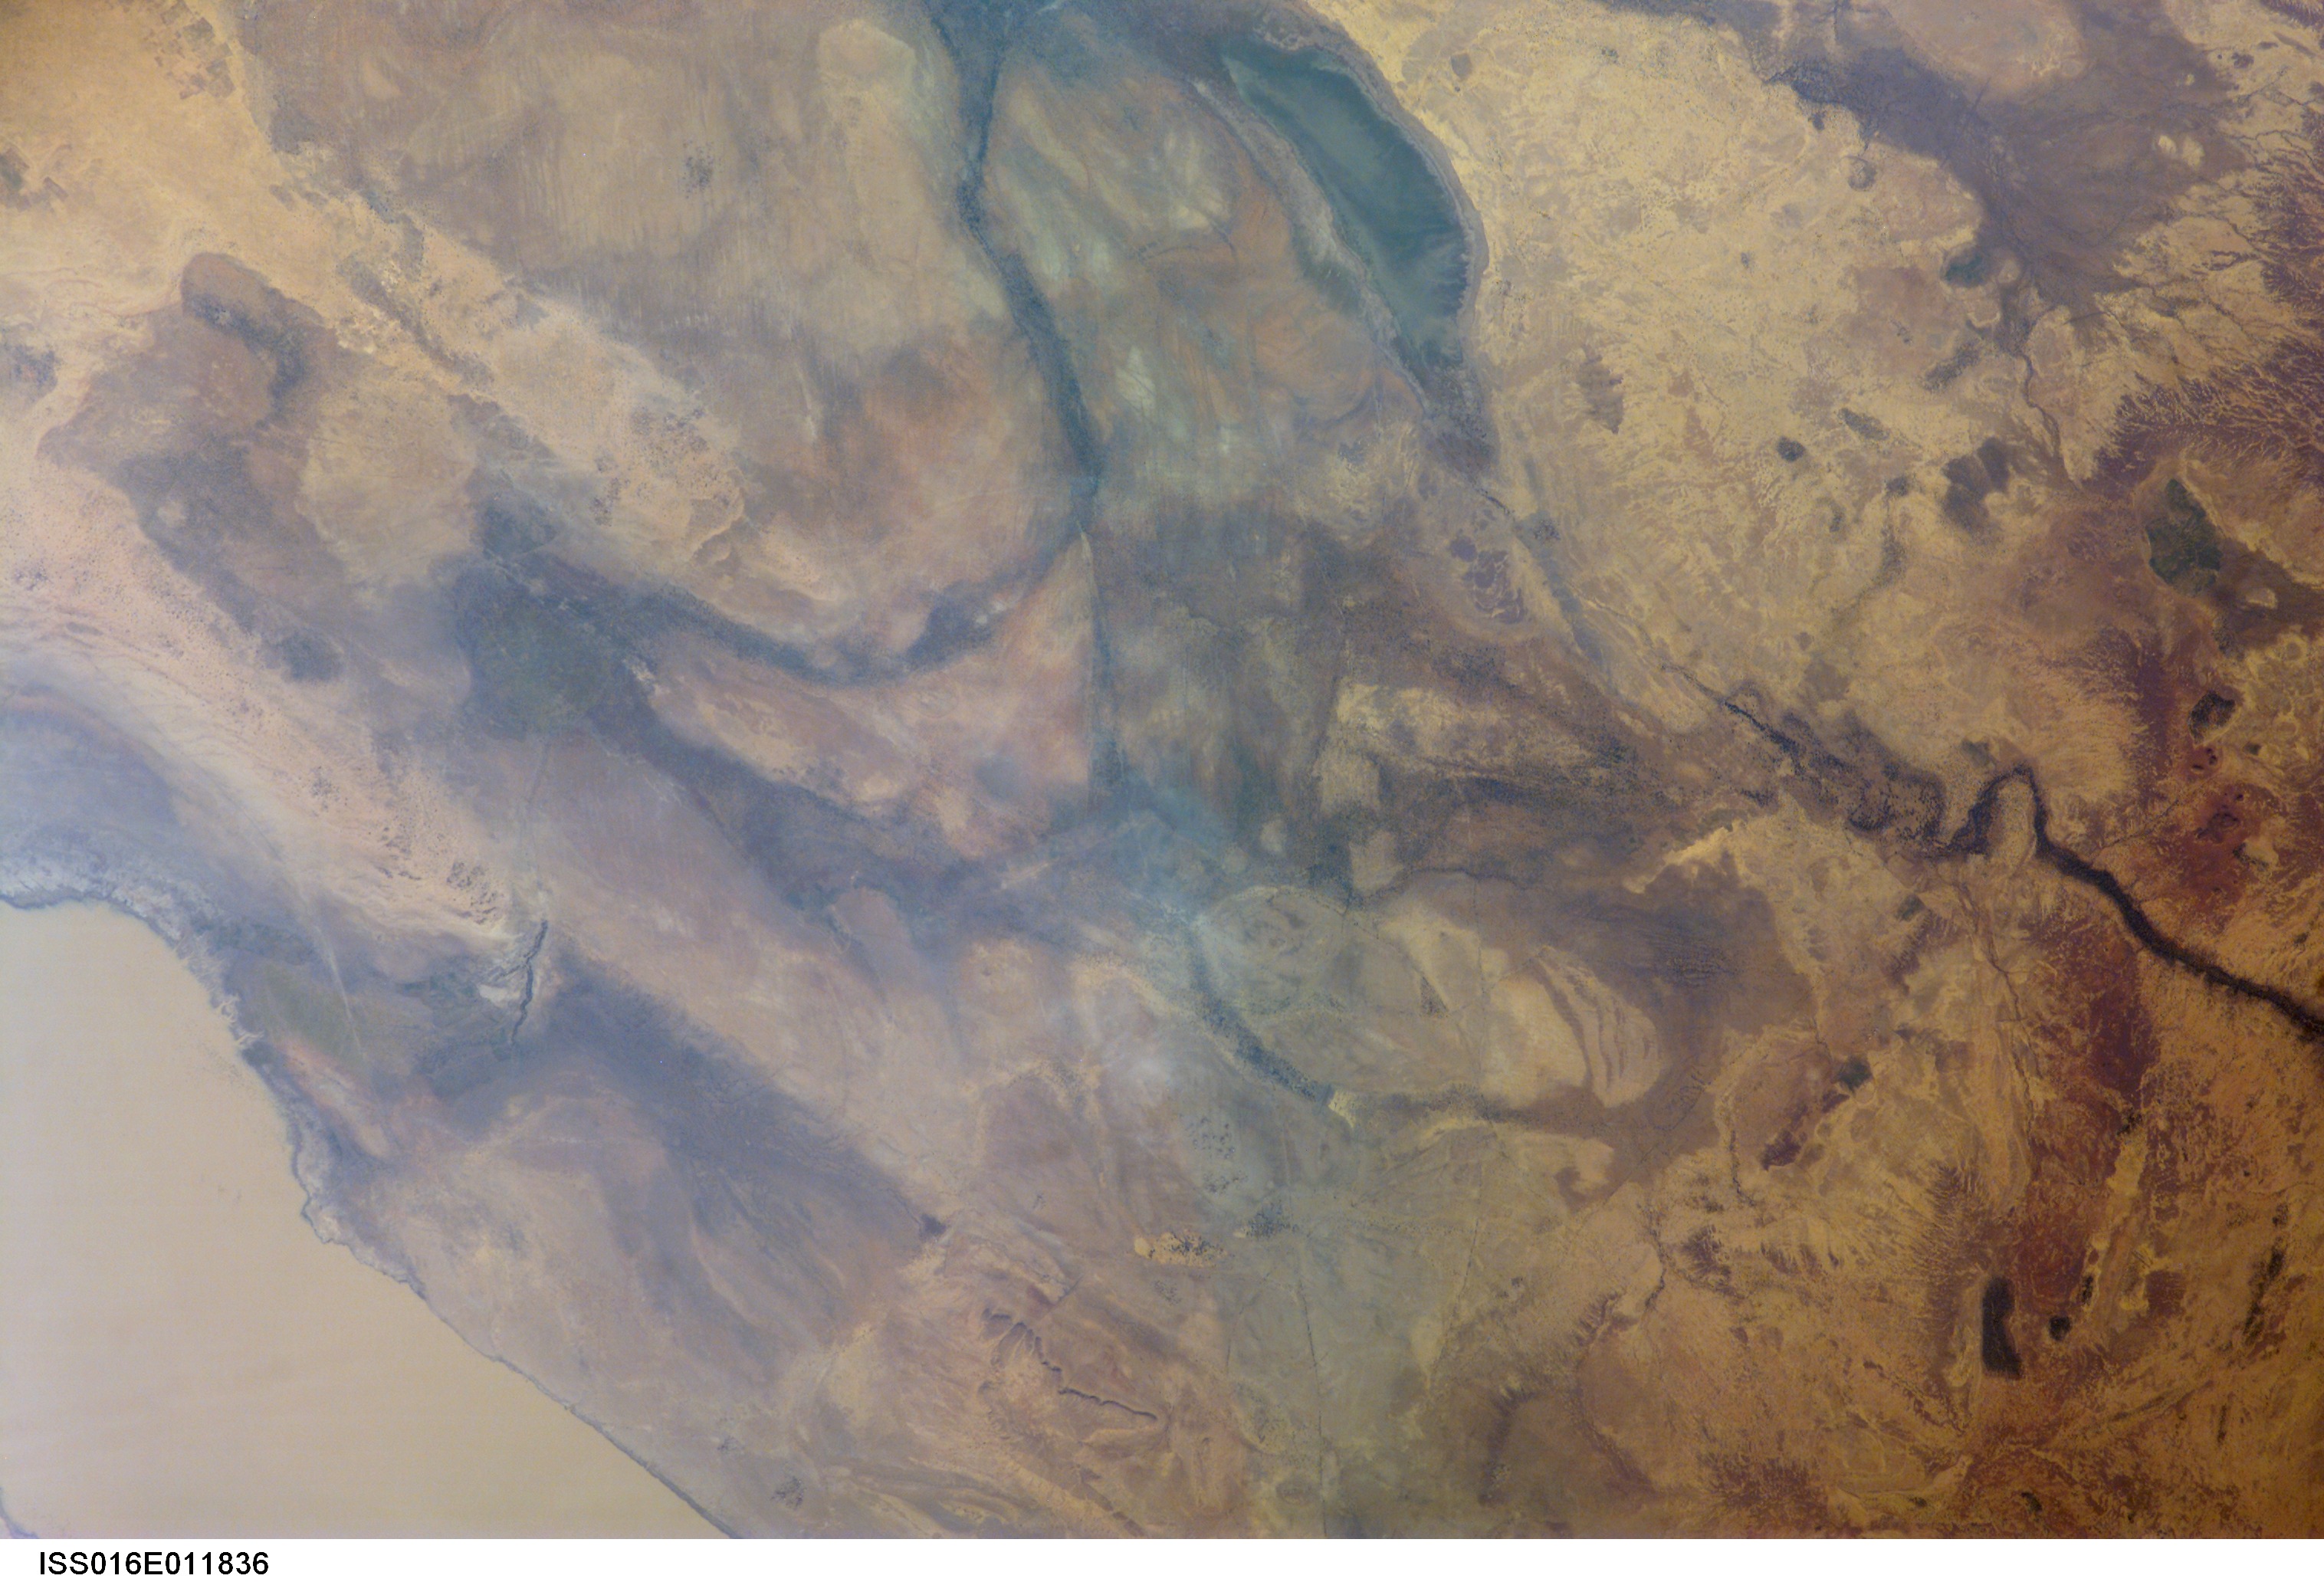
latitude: 15.7
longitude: -6.9
